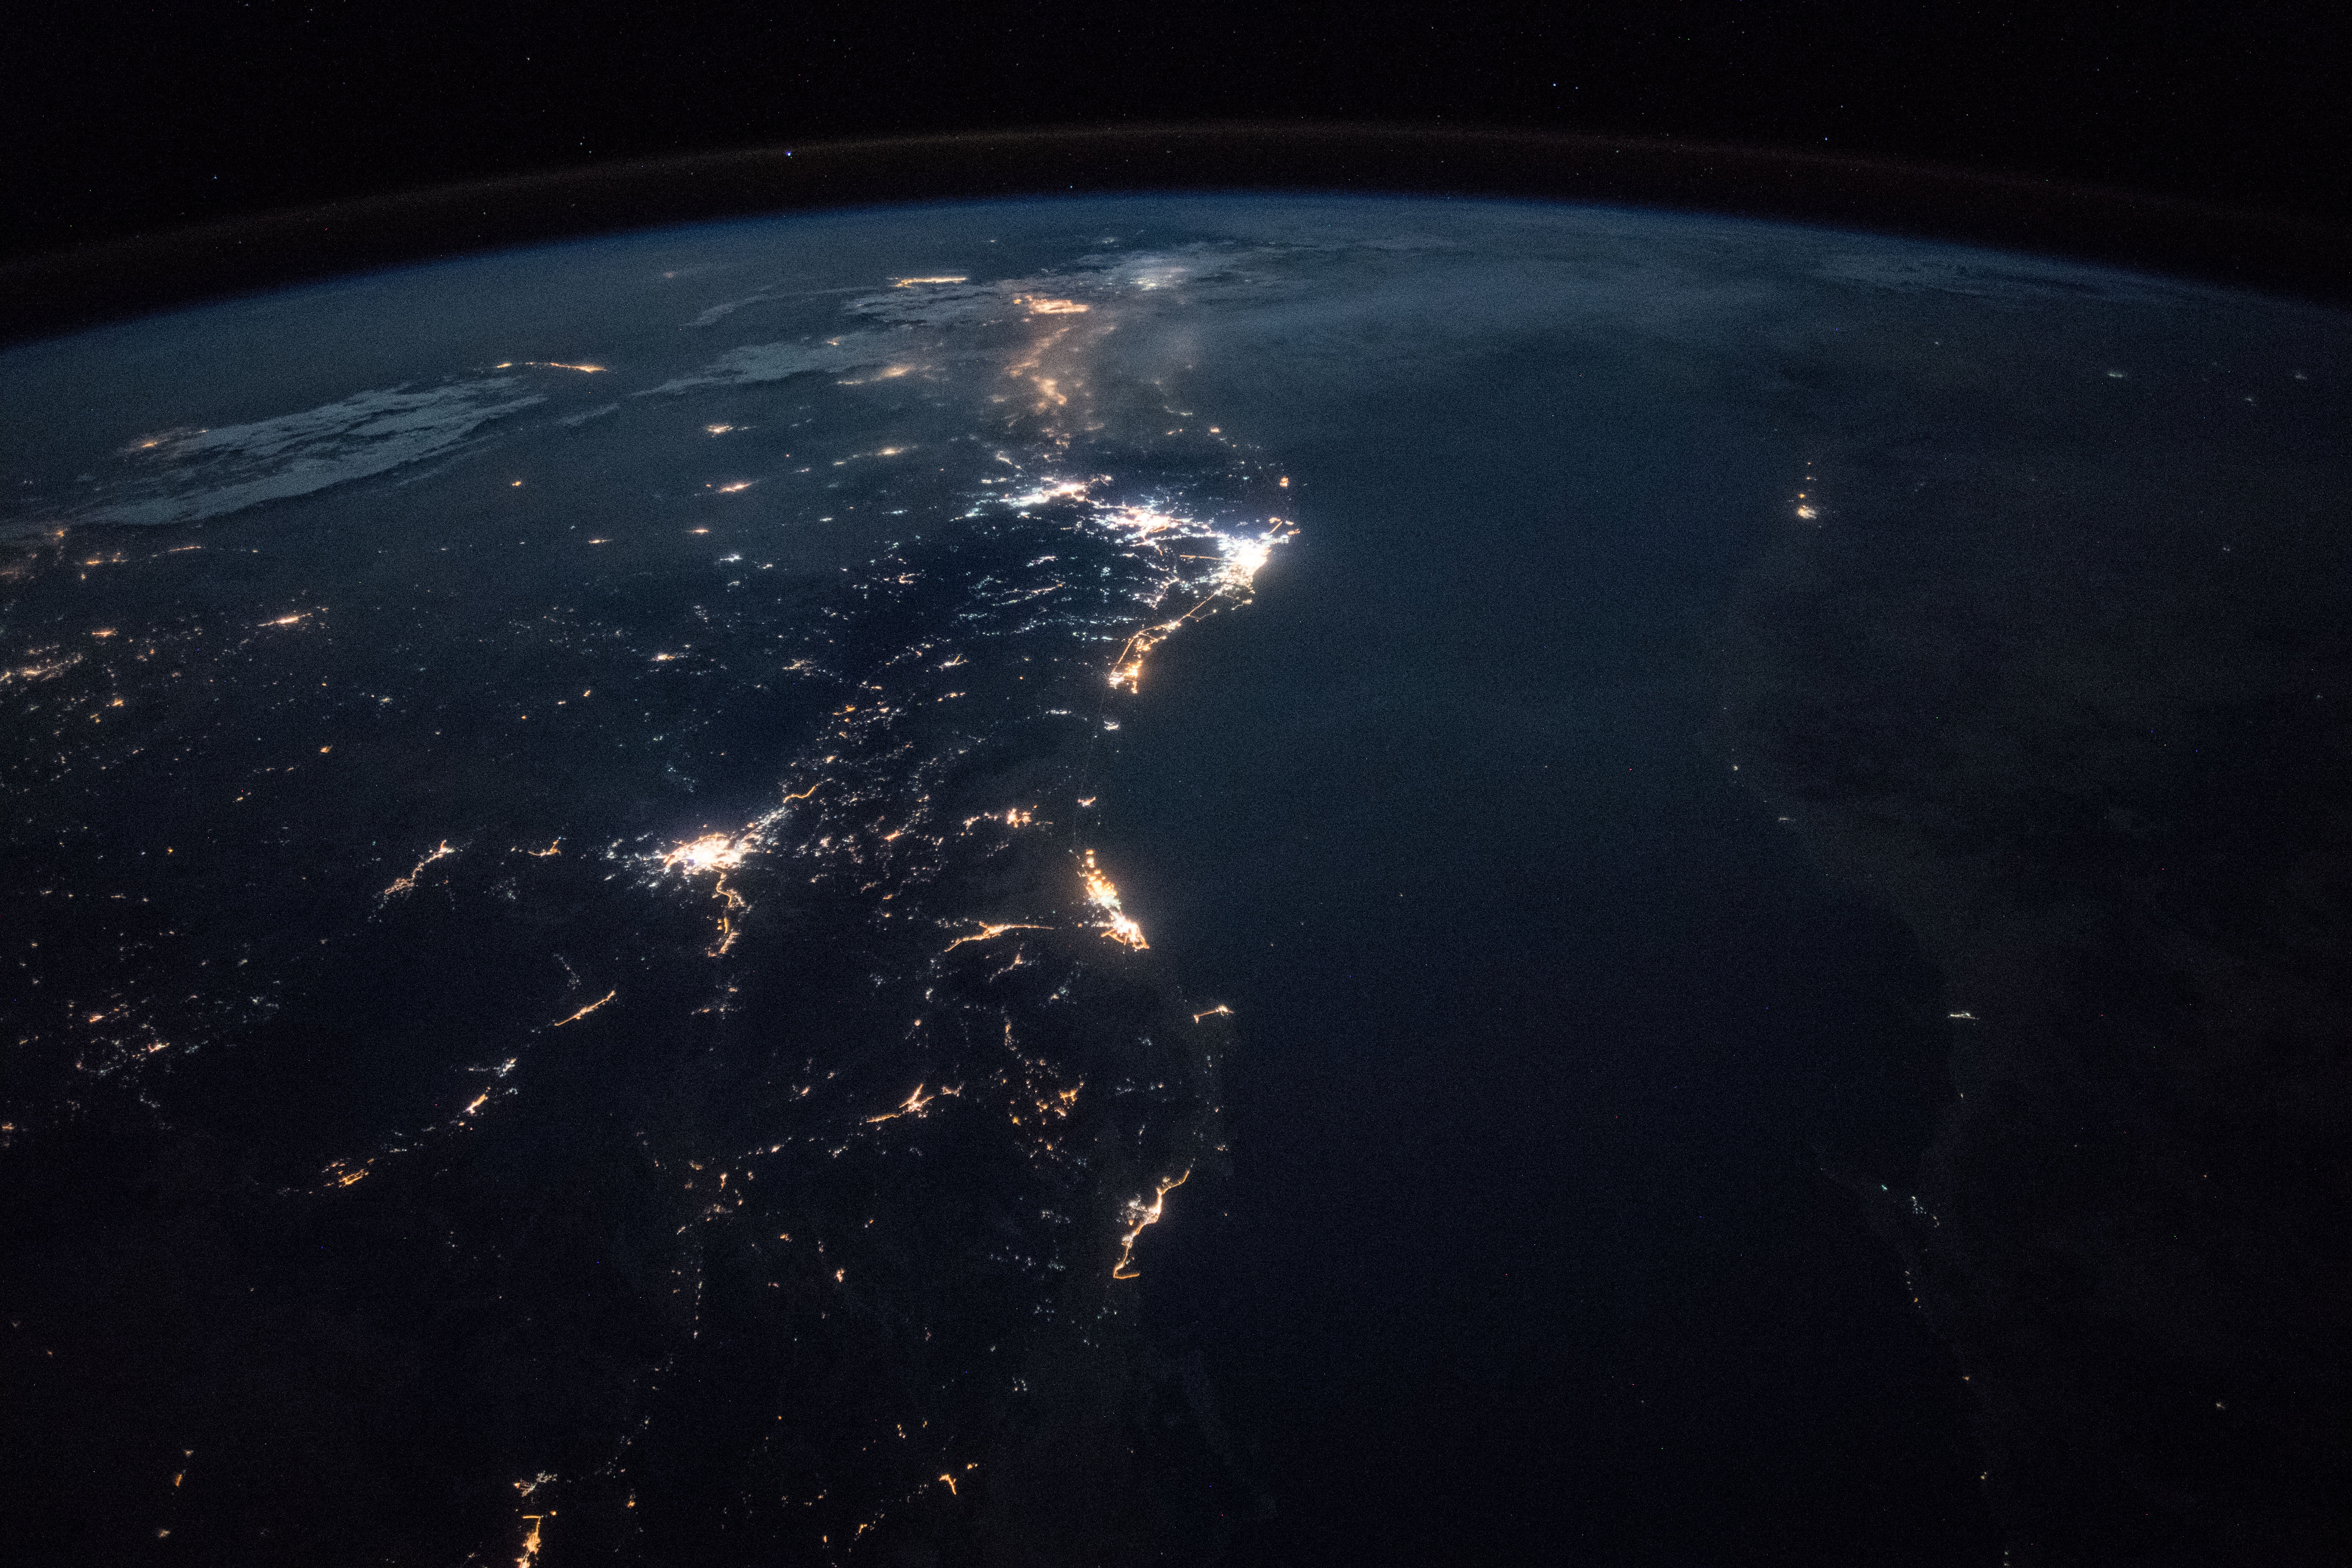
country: SAUDI ARABIA
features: YANBU CITY, RED SEA, MEDINA CITY, JEDDAH CITY, NUBIAN DESERT, MECCA CITY, NIGHT, EARTH LIMB
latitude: 23.8
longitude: 38.1
